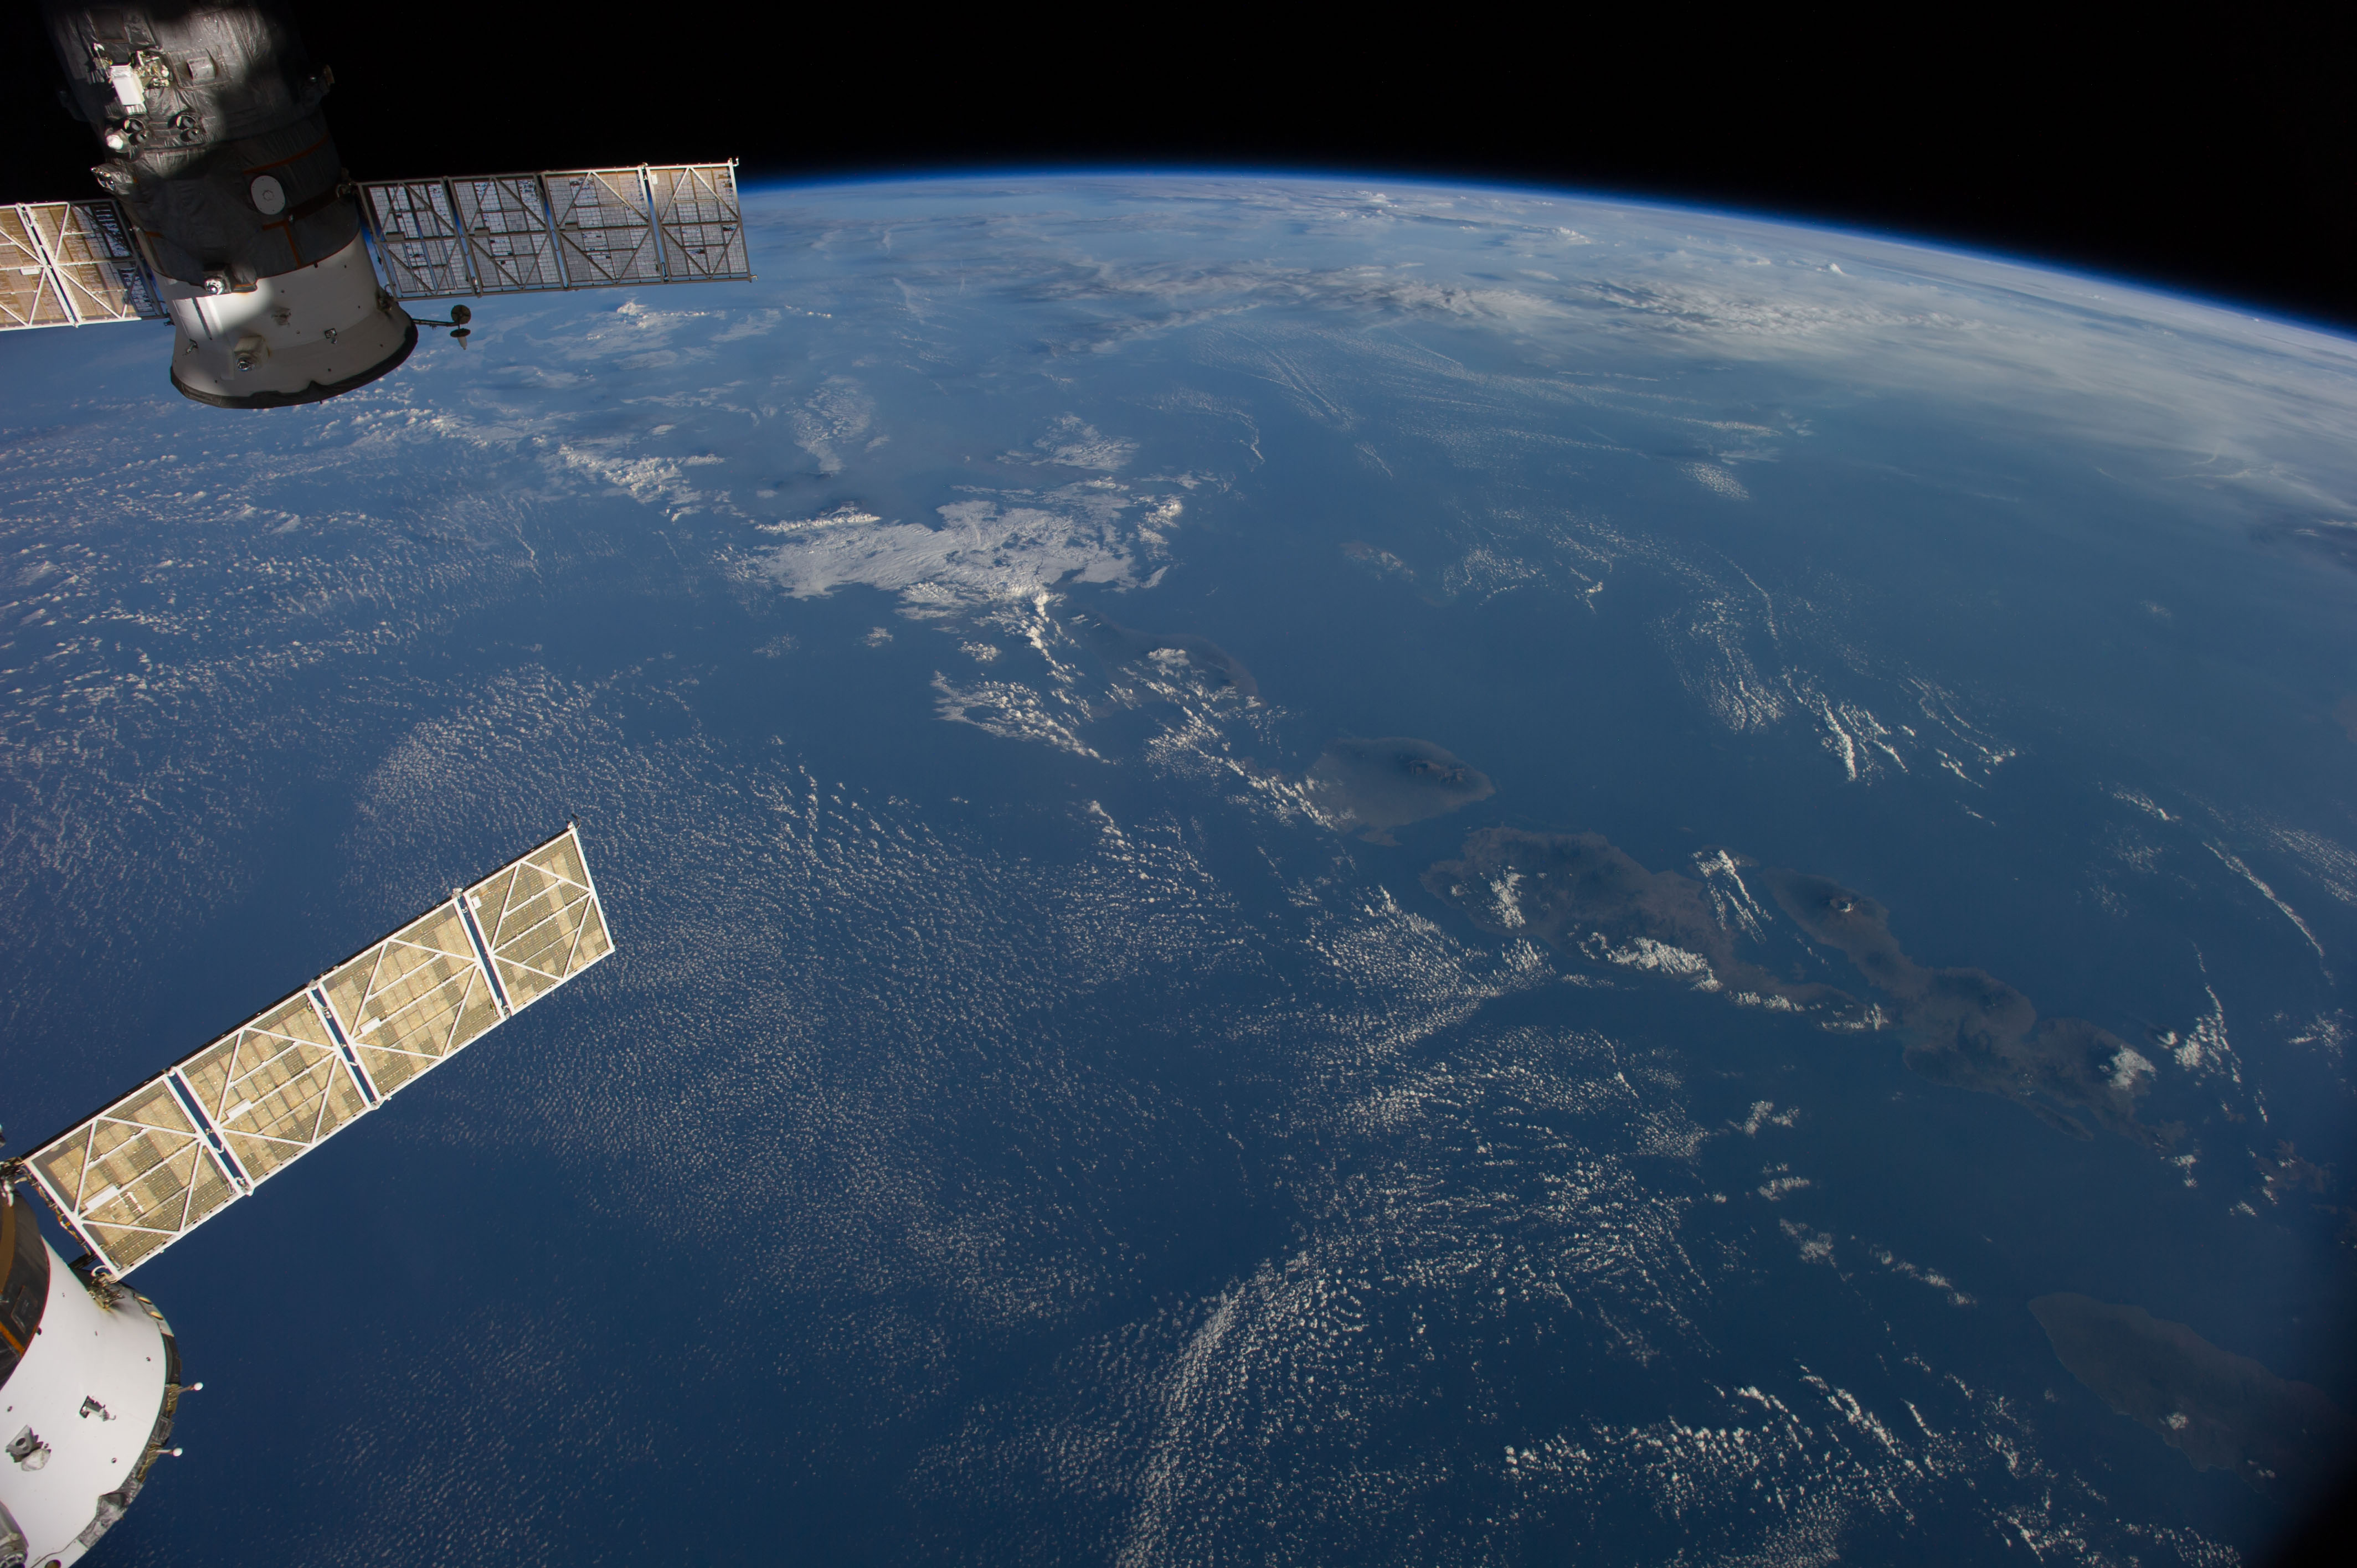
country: INDONESIA
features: BALI, W. NUSA TENGGARA, BALI S., JAVA S., MT. RINJANI, MT. TAMBORA, ATMOSPHERIC LIMB
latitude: -9.5
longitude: 116.0
